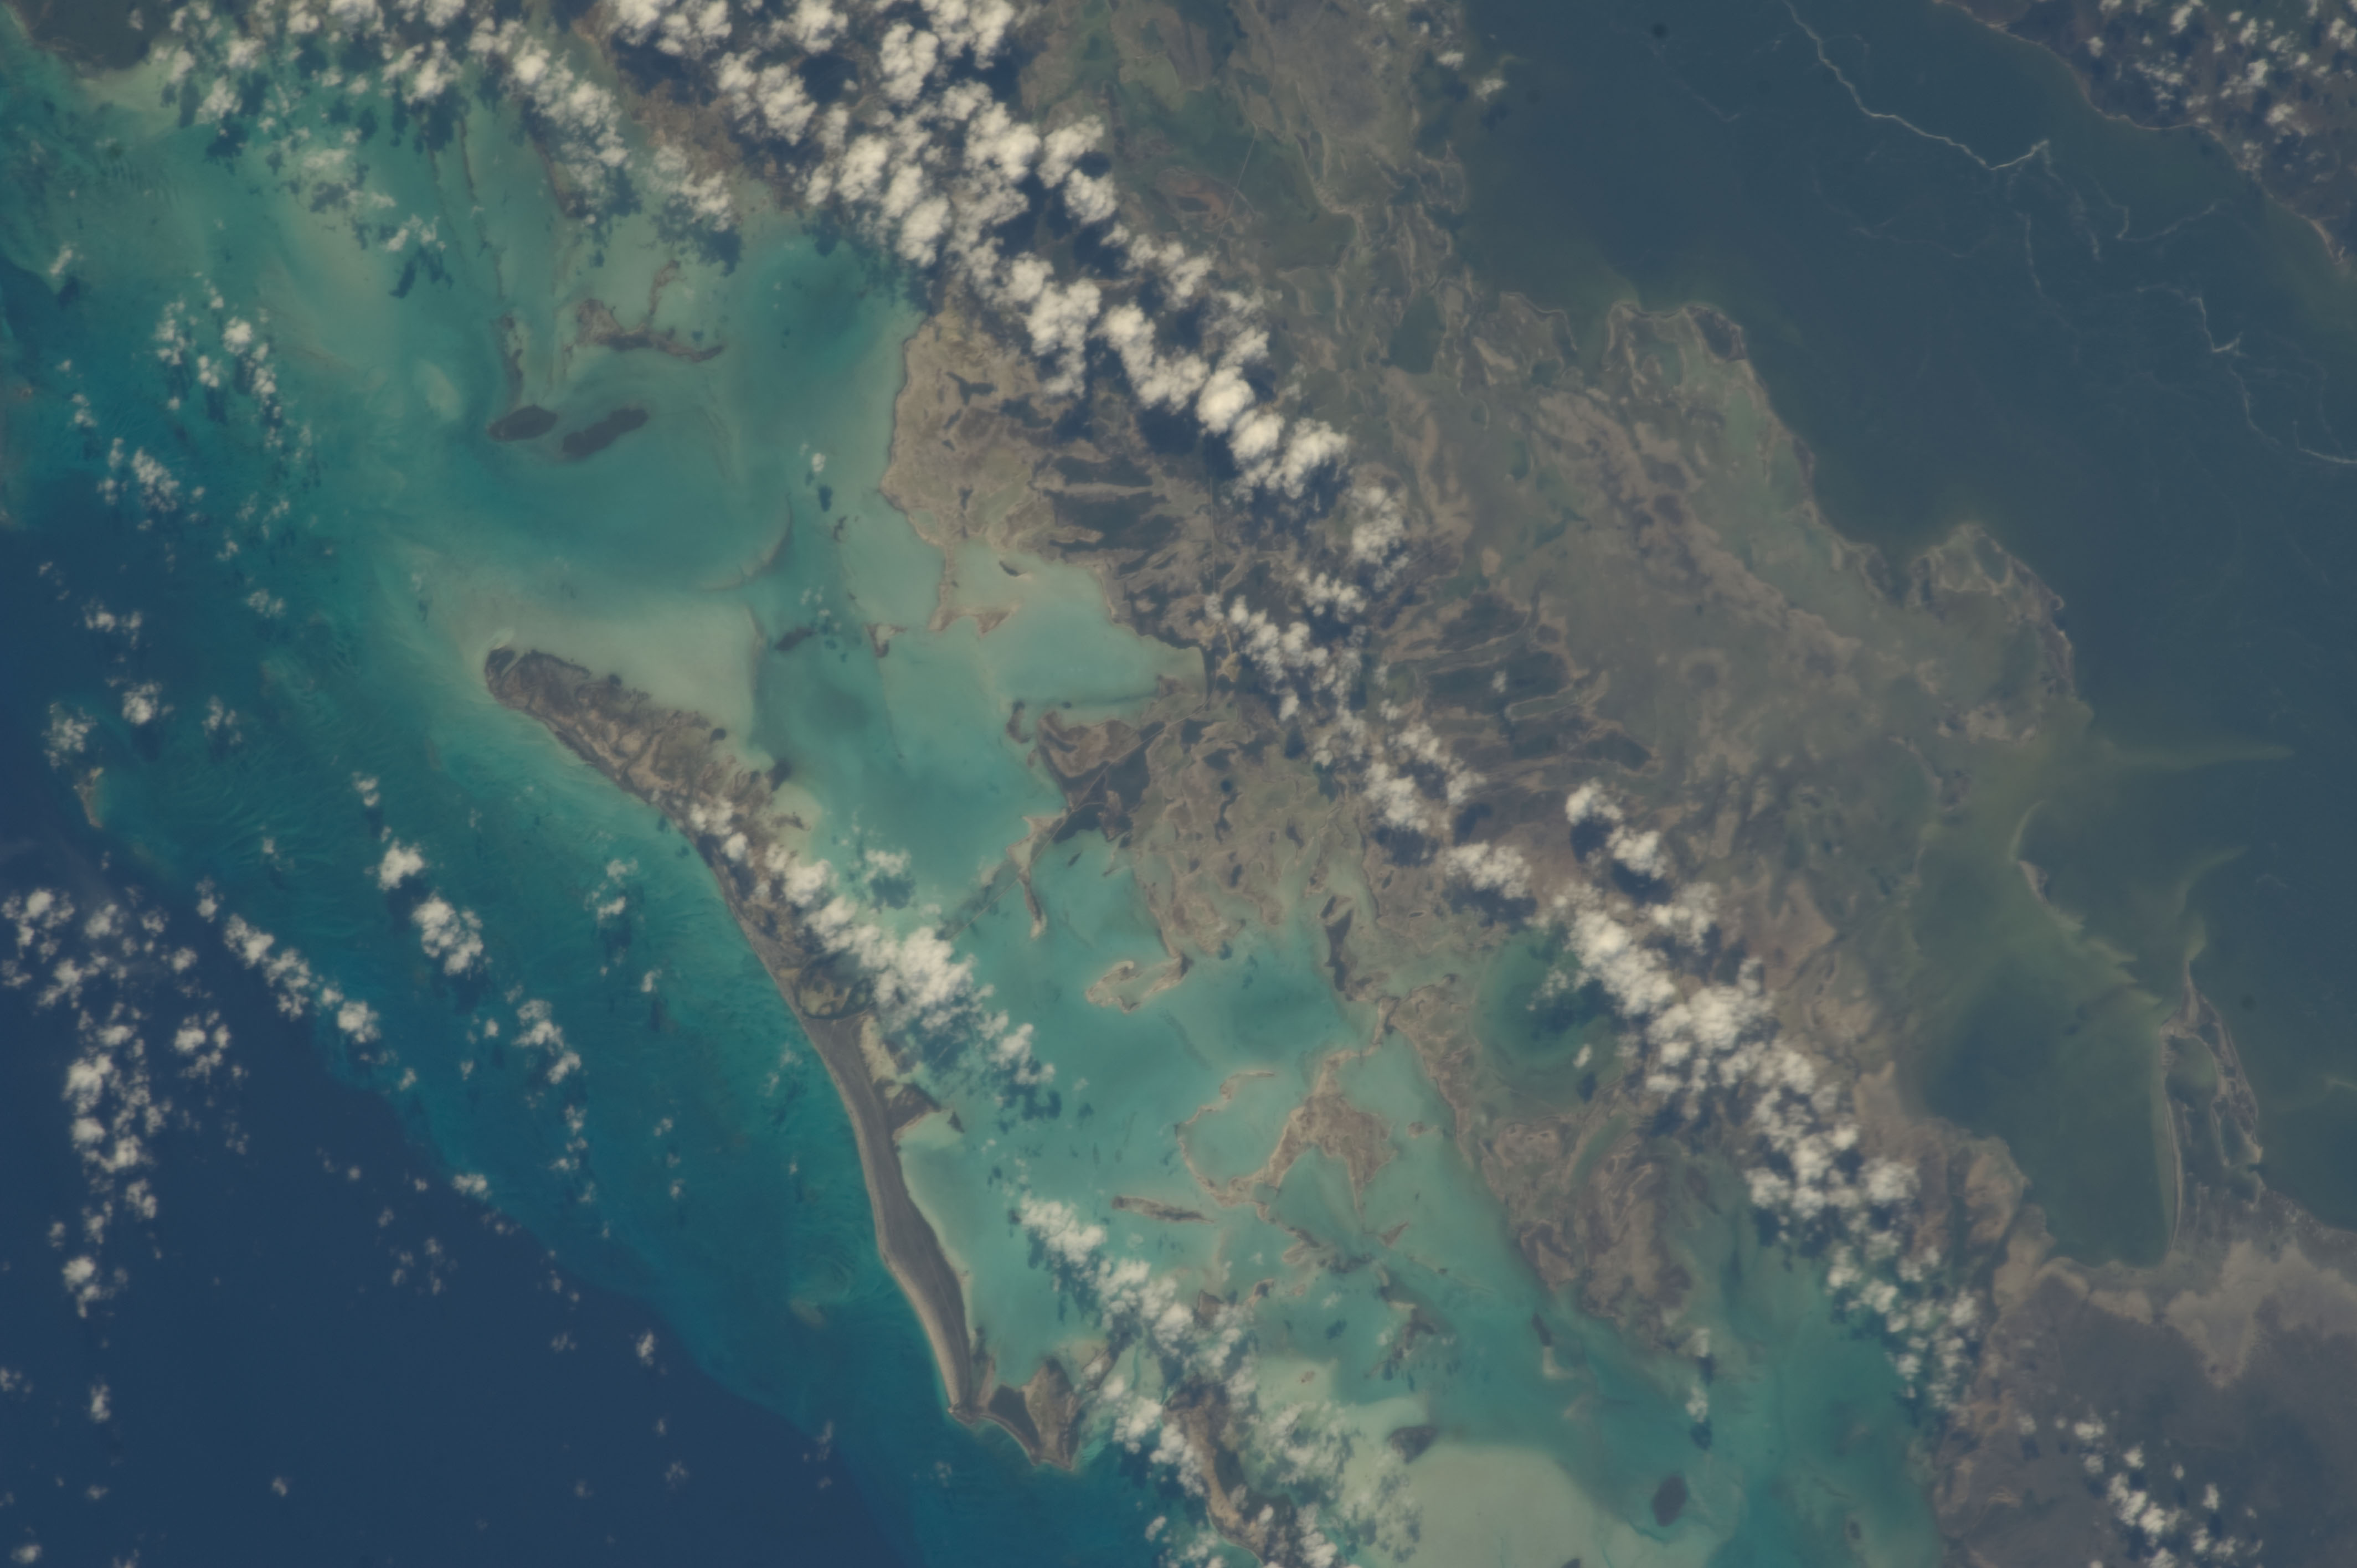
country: CUBA
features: ROMANO CAY, REEFS, CRUZ CAY., B. OF JIGUEY, CHANNEL, MANGROVES
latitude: 22.1
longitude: -77.9
